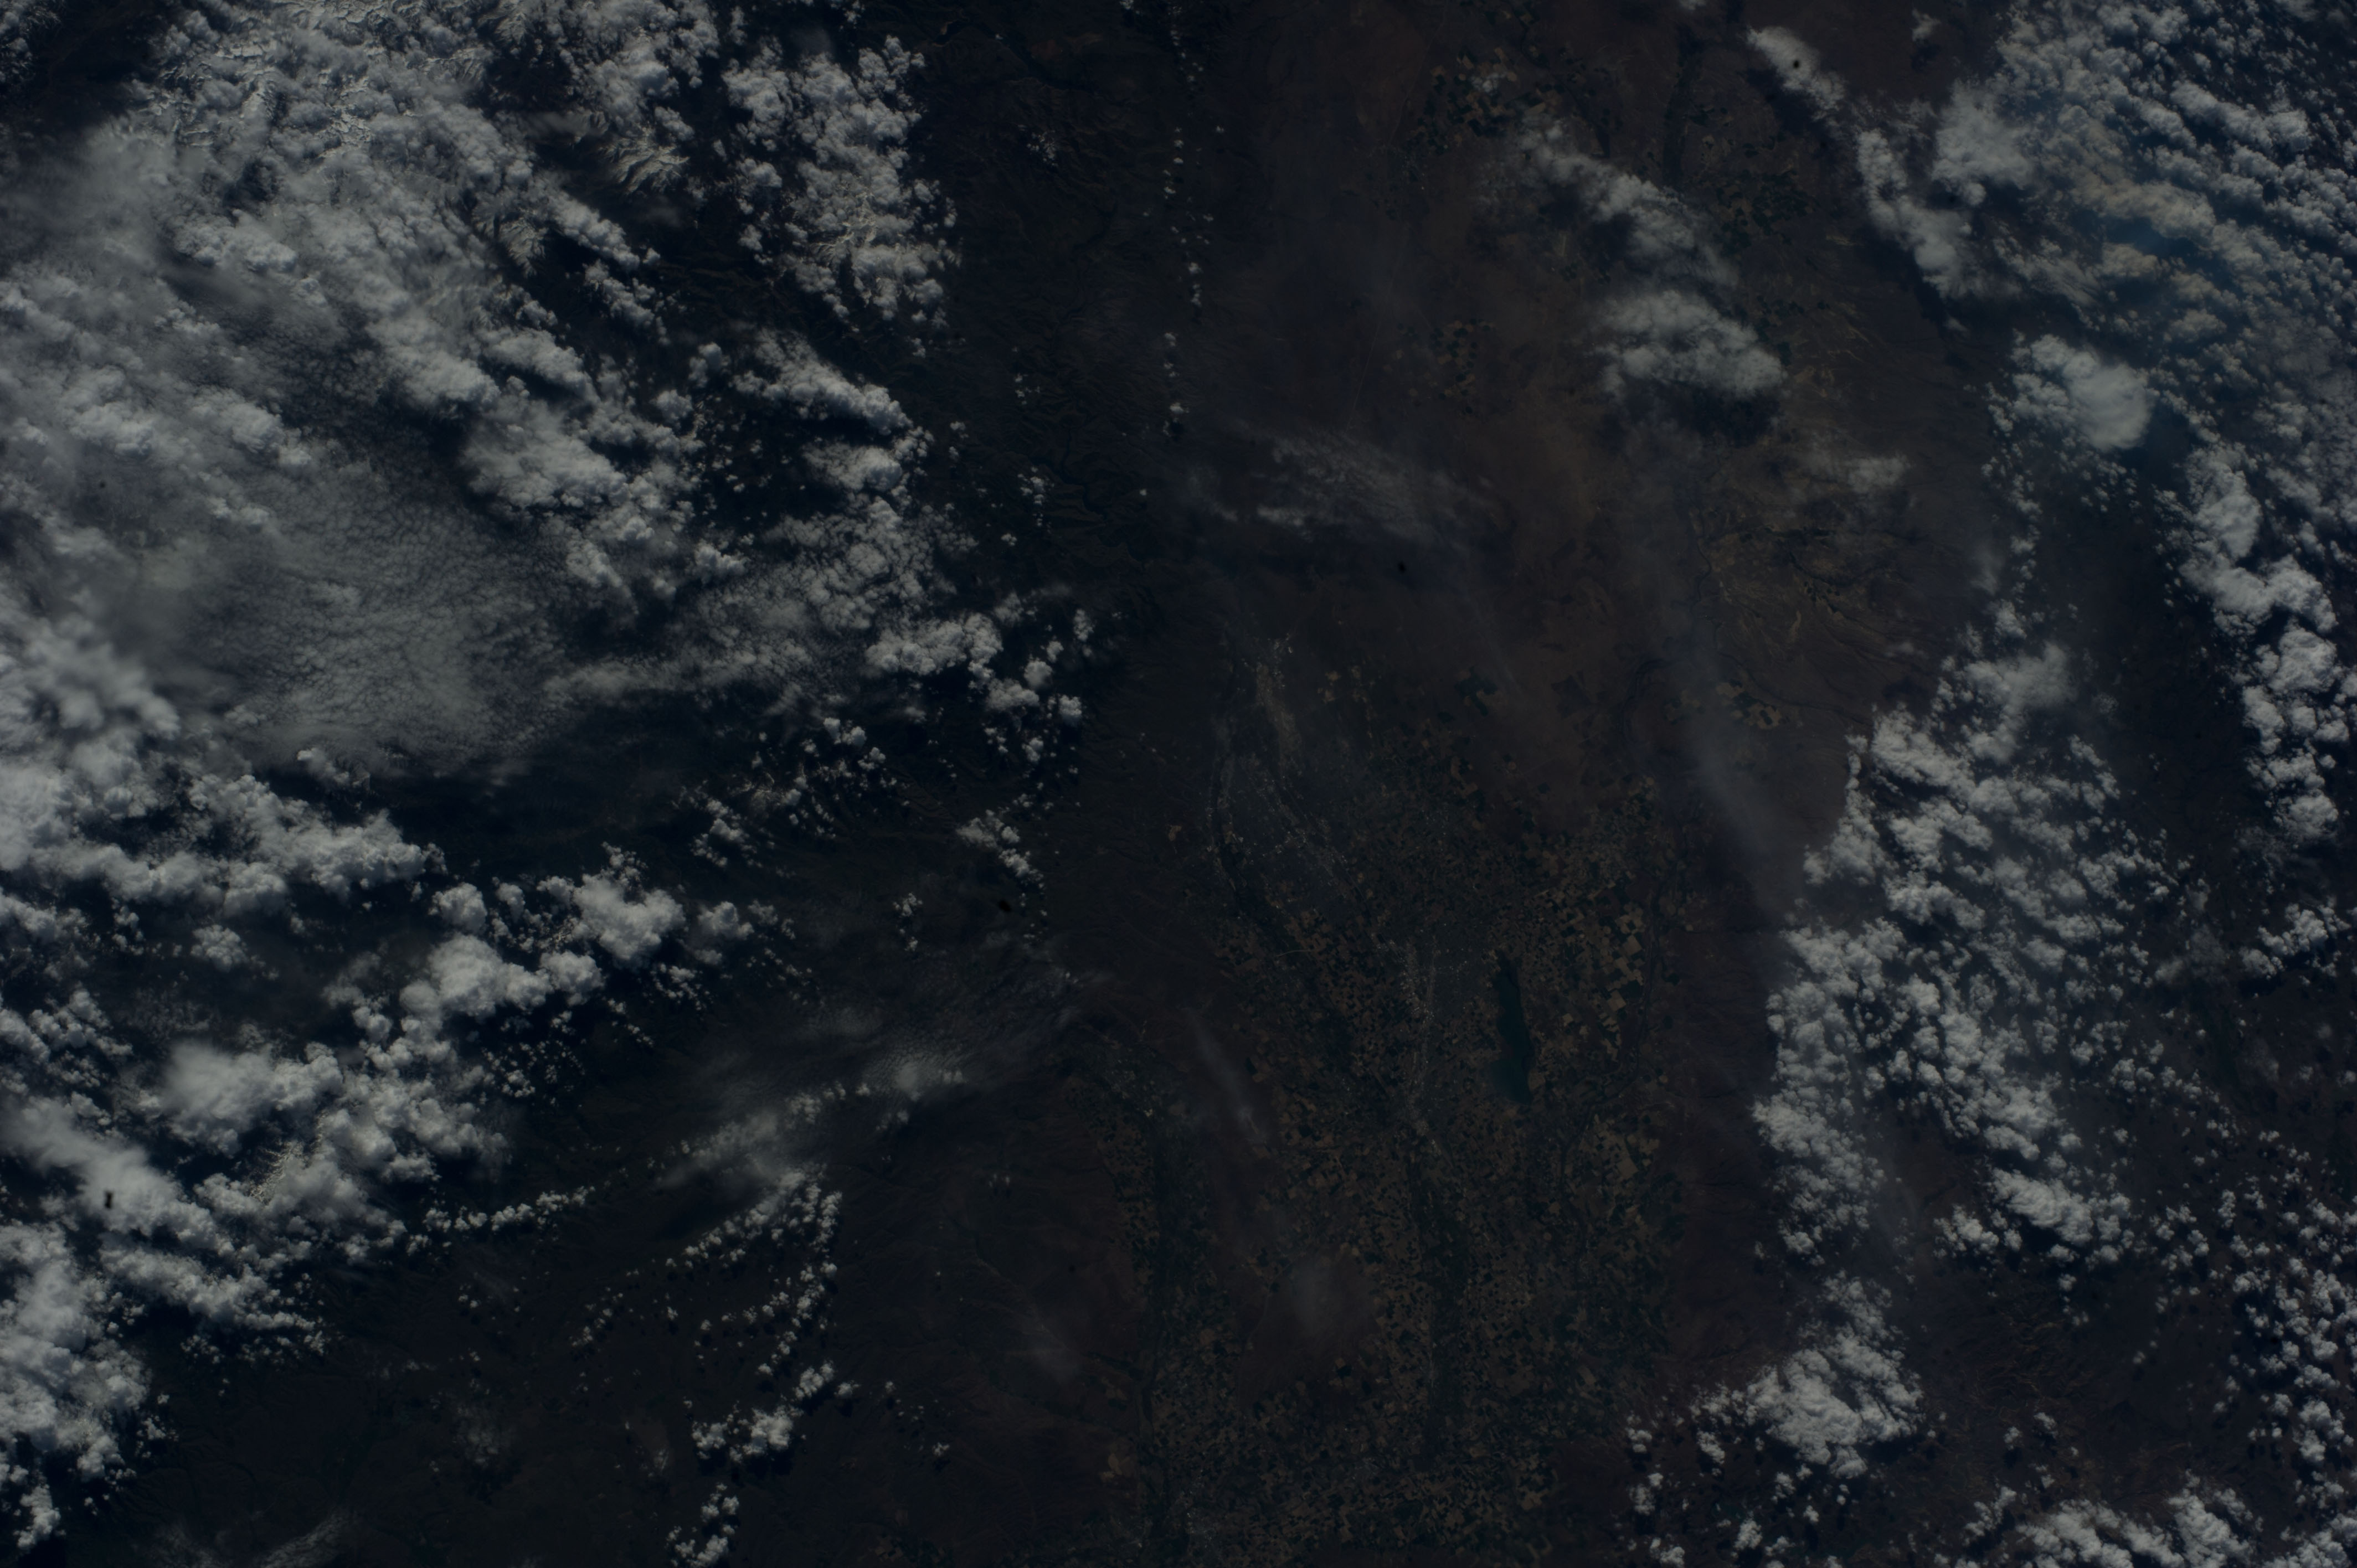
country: USA-IDAHO
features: SNAKE RIVER VALLEY, BOISE, AGR., TOWNS, ROADS, SAWTOOTH RA., DARK
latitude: 43.5
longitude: -116.0
